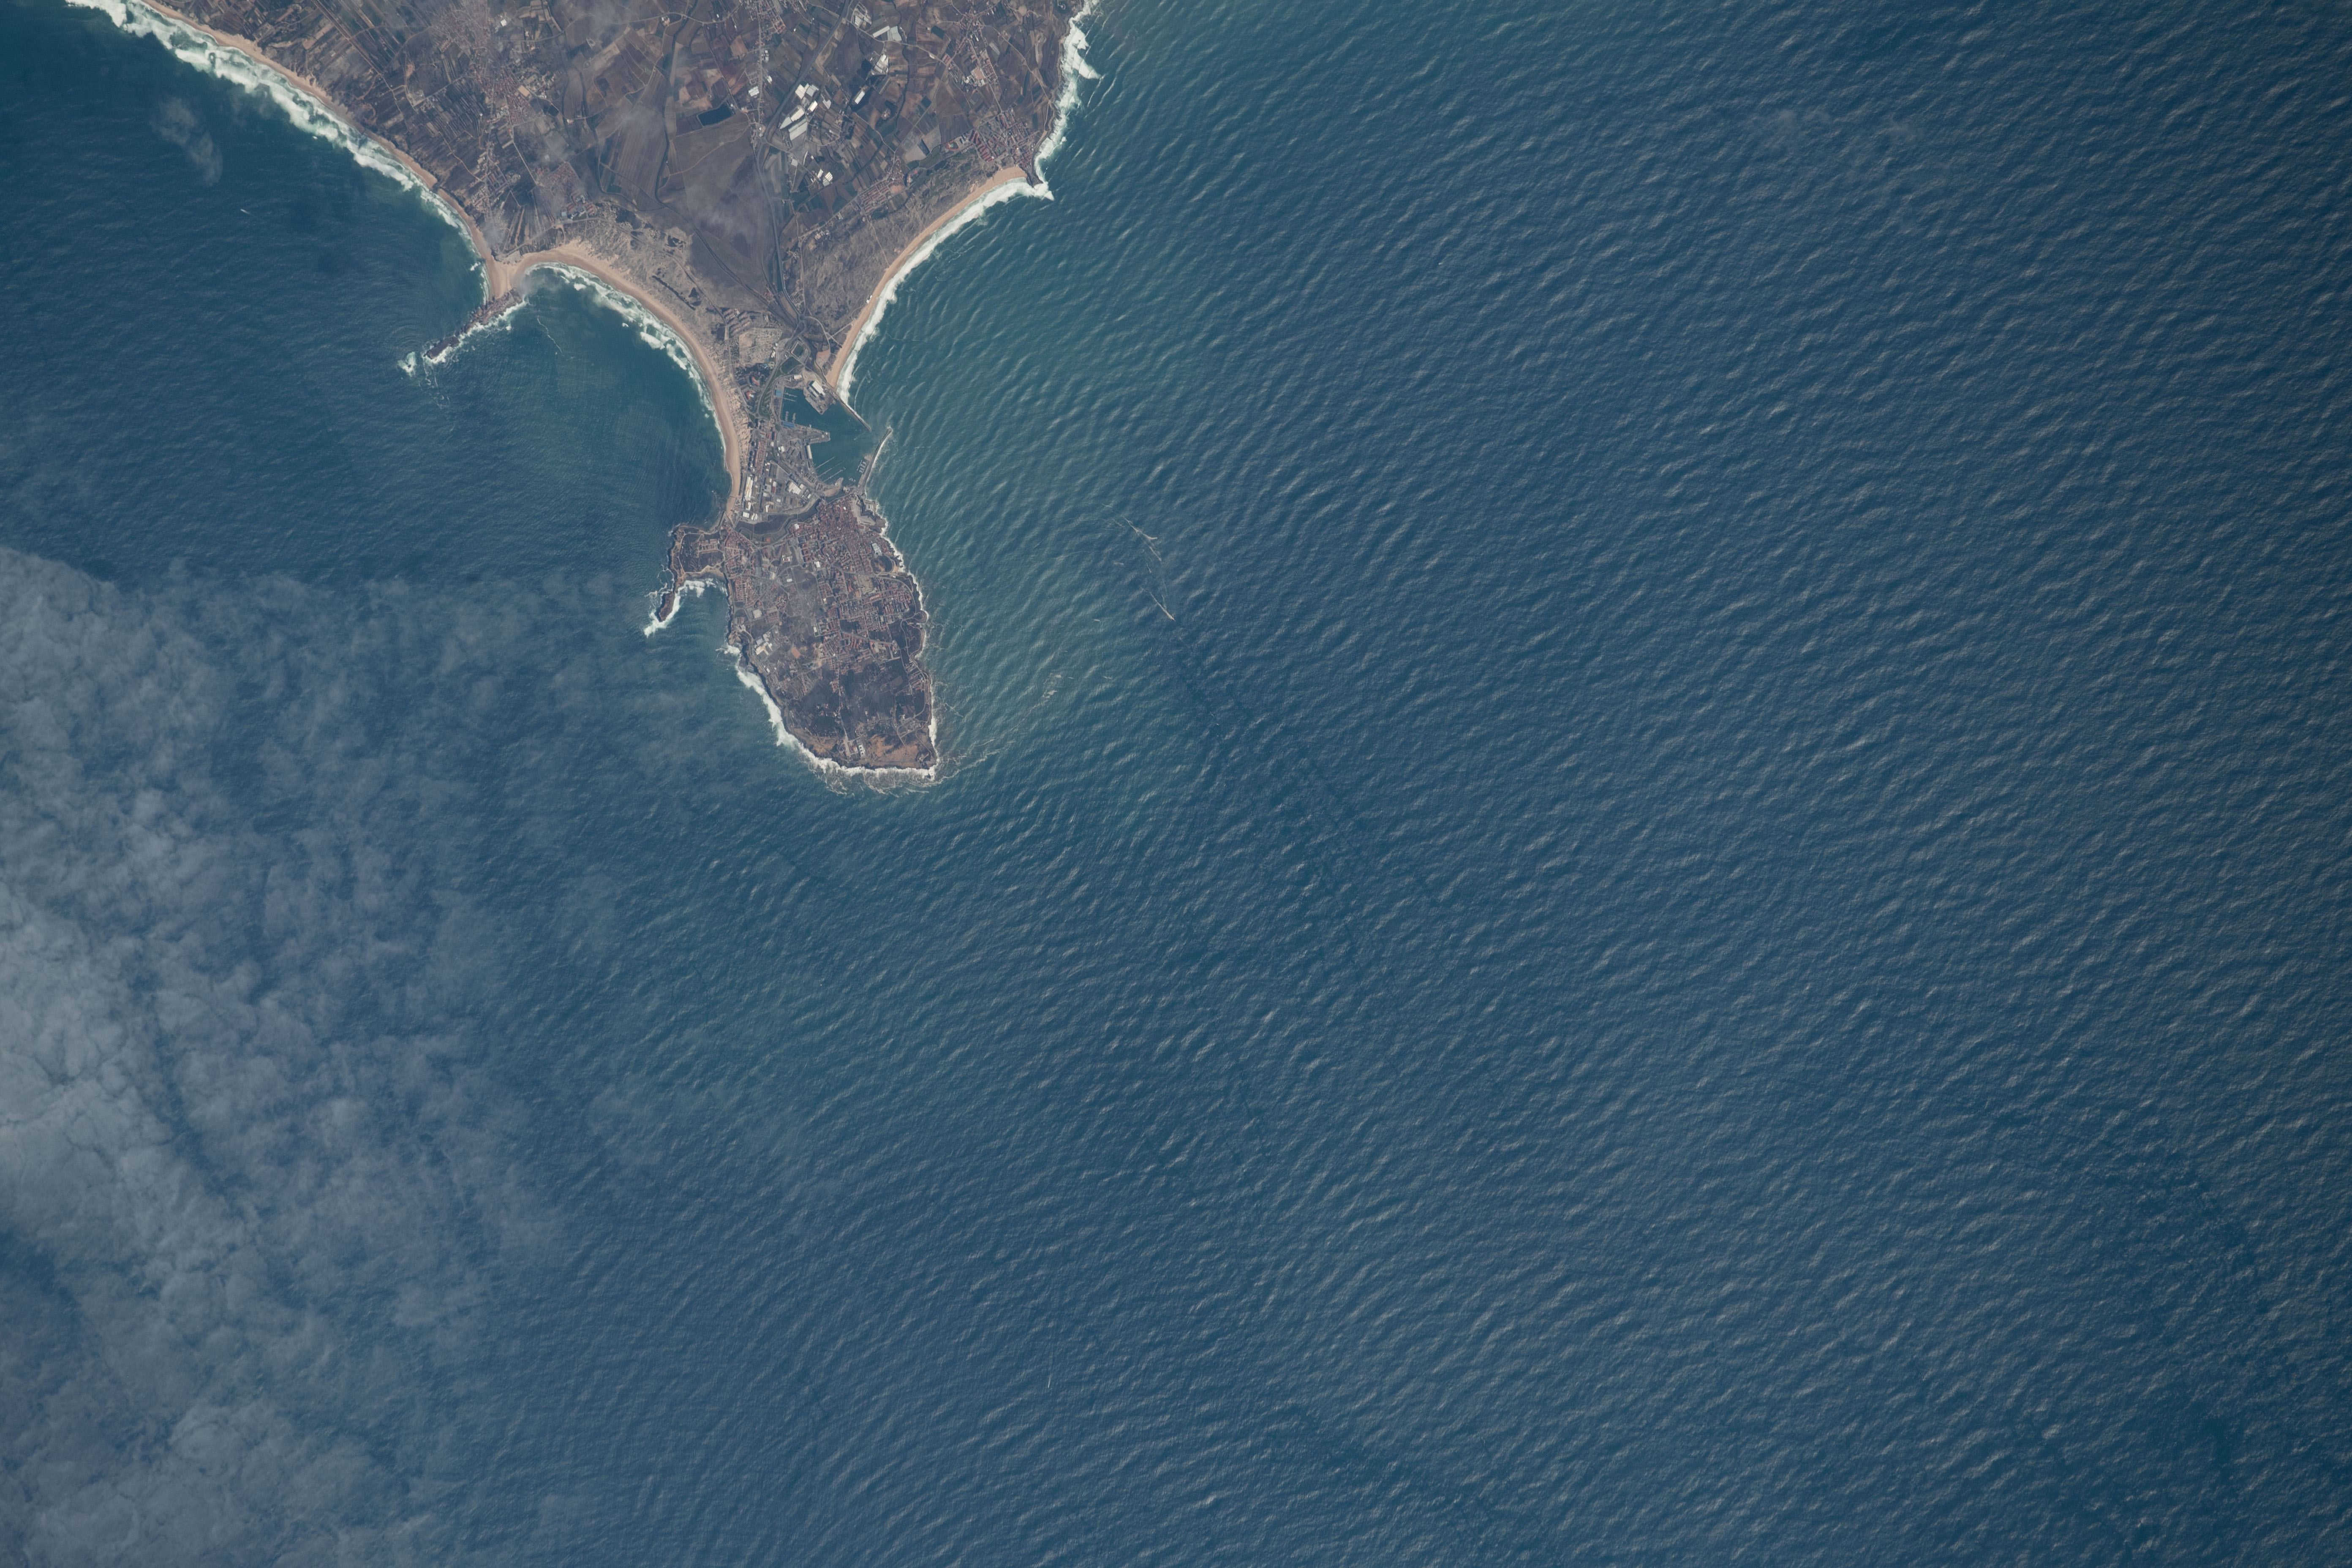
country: PORTUGAL
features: PENICHE
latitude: 39.4
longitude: -9.4
